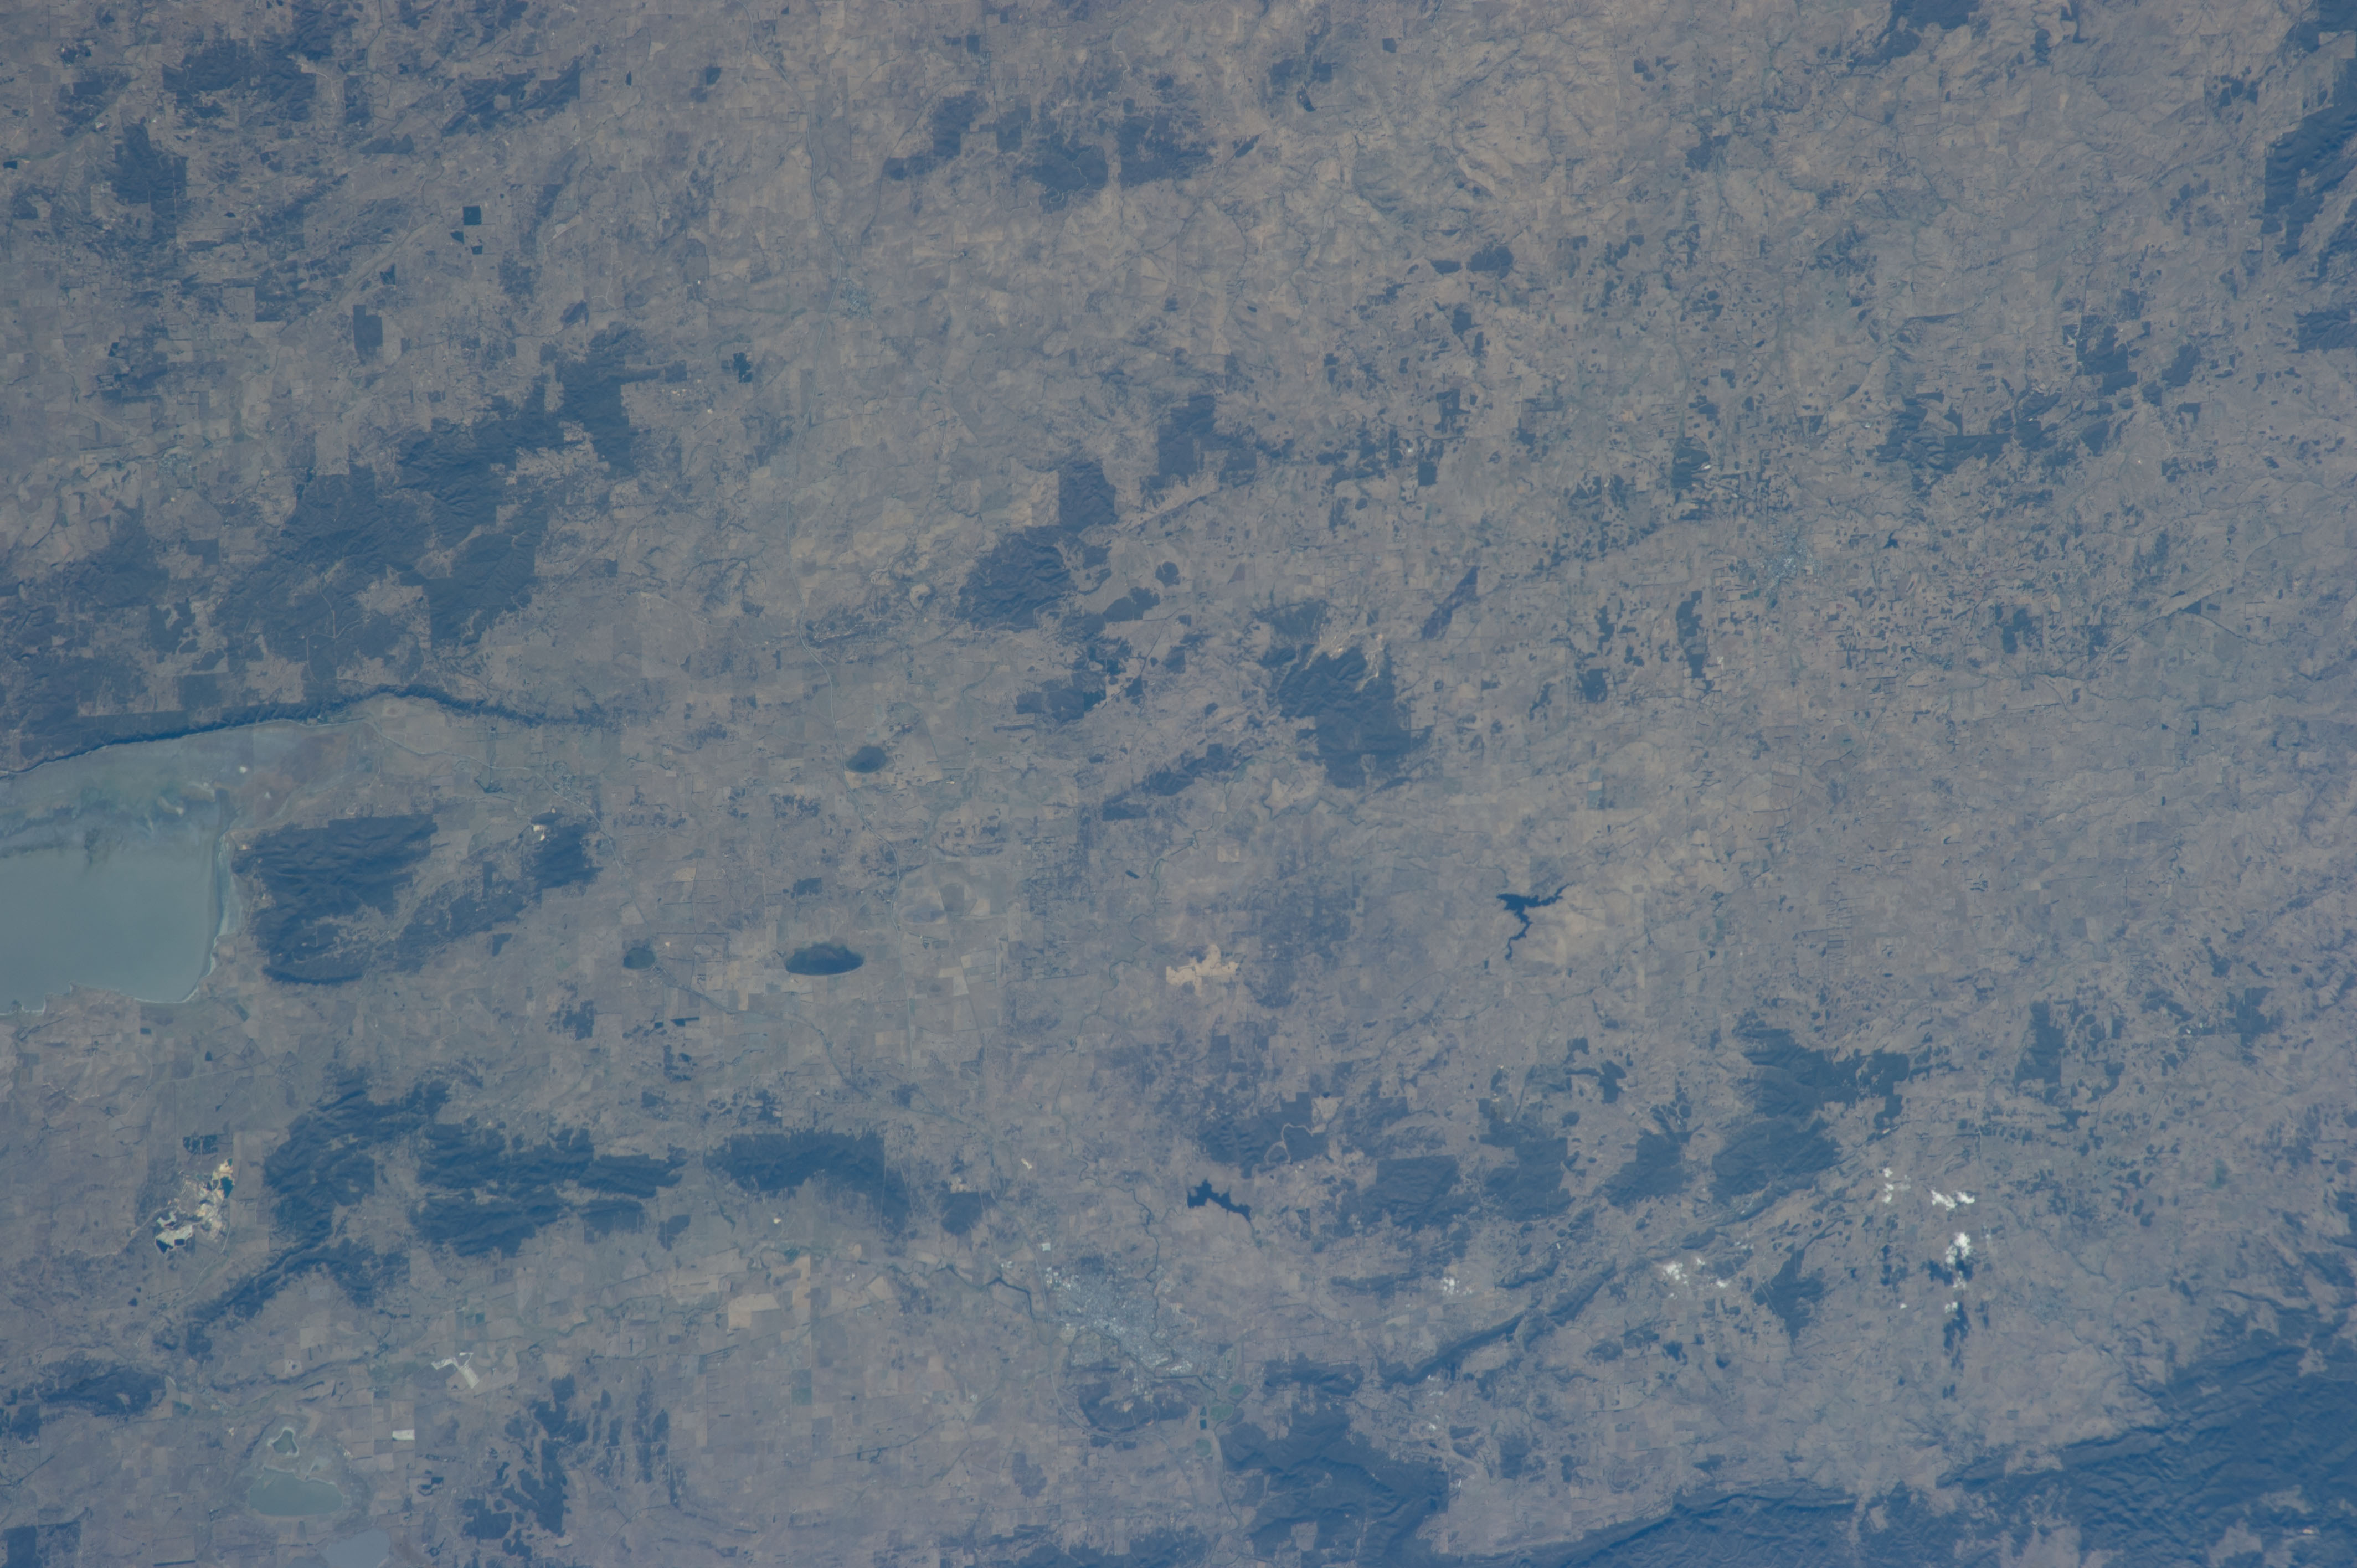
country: AUSTRALIA-NSW
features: LAKE GEORGE
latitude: -34.8
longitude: 149.5
